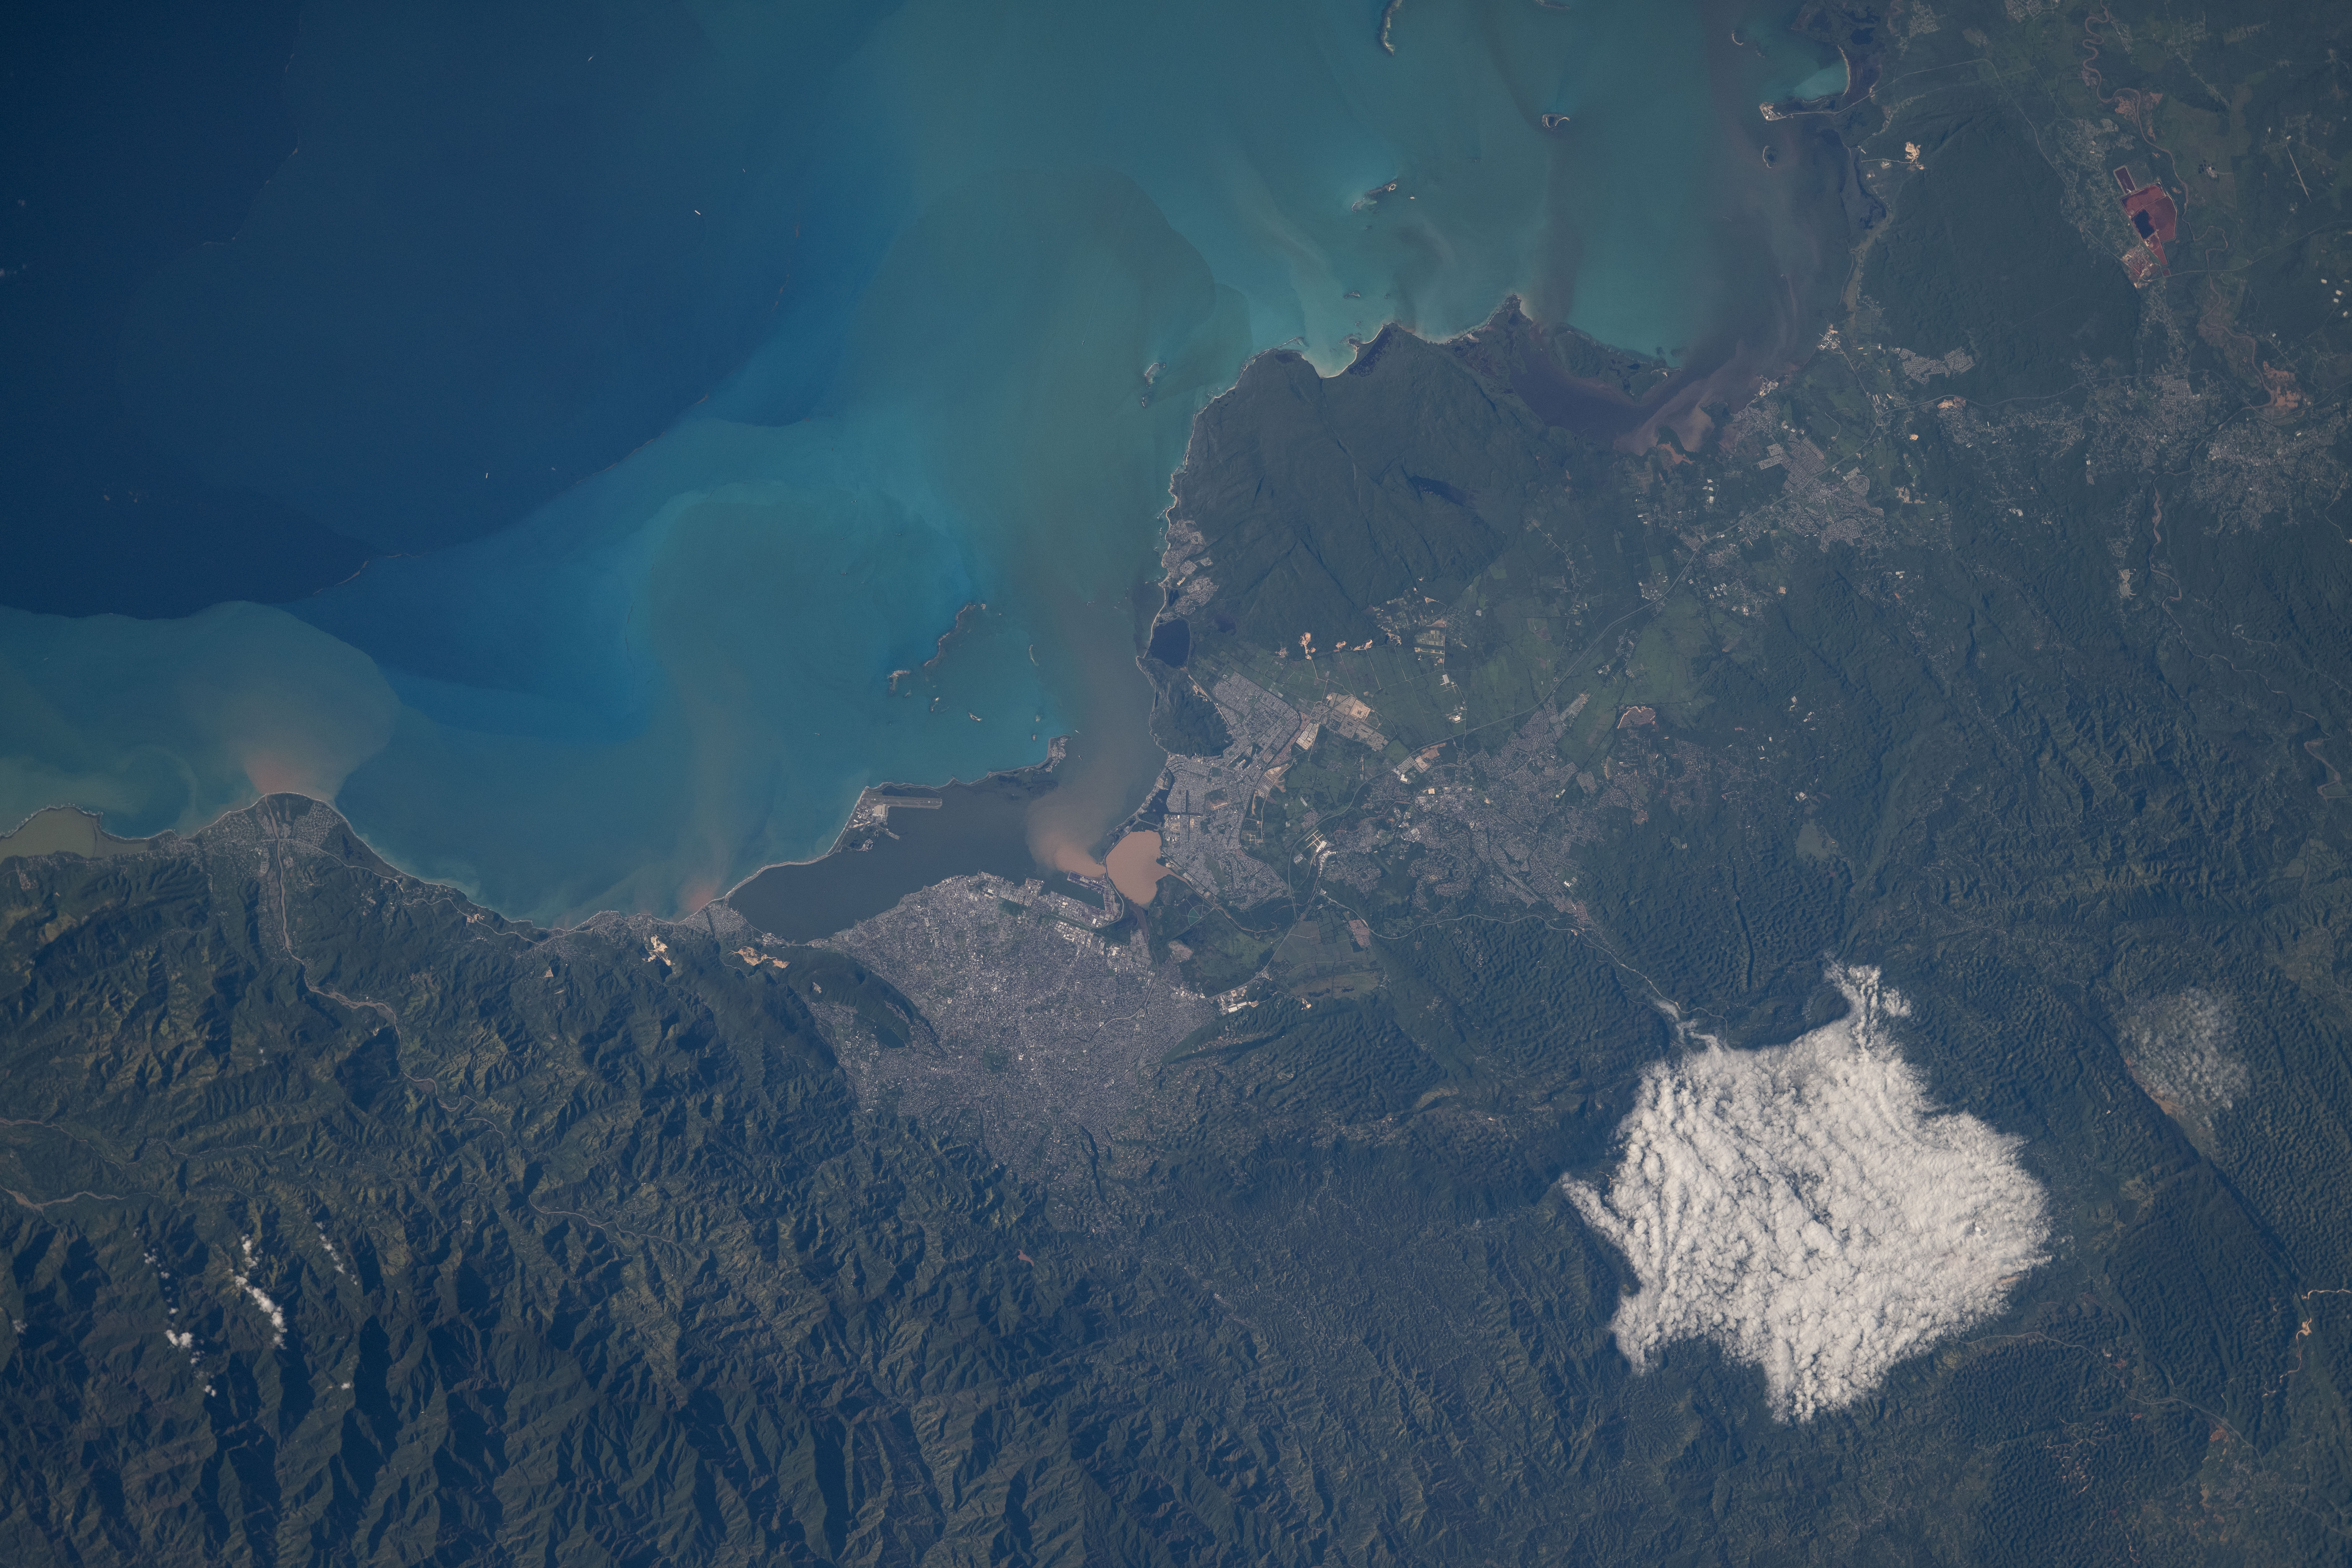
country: JAMAICA
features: KINGSTON, YALLAHSM ALBION, GRANTS PEN, HARBOUR VIEW, PORT ROYAL, HELLSHIRE, PORTMORE, STONY HILL, ROCK HALL, SPANISH TOWN, OLD HARBOUR, HAYES, POINT HILL, CARIBBEAN SEA, RIO COBRE, MONA RESERVOIR
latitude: 18.0
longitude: -76.9
